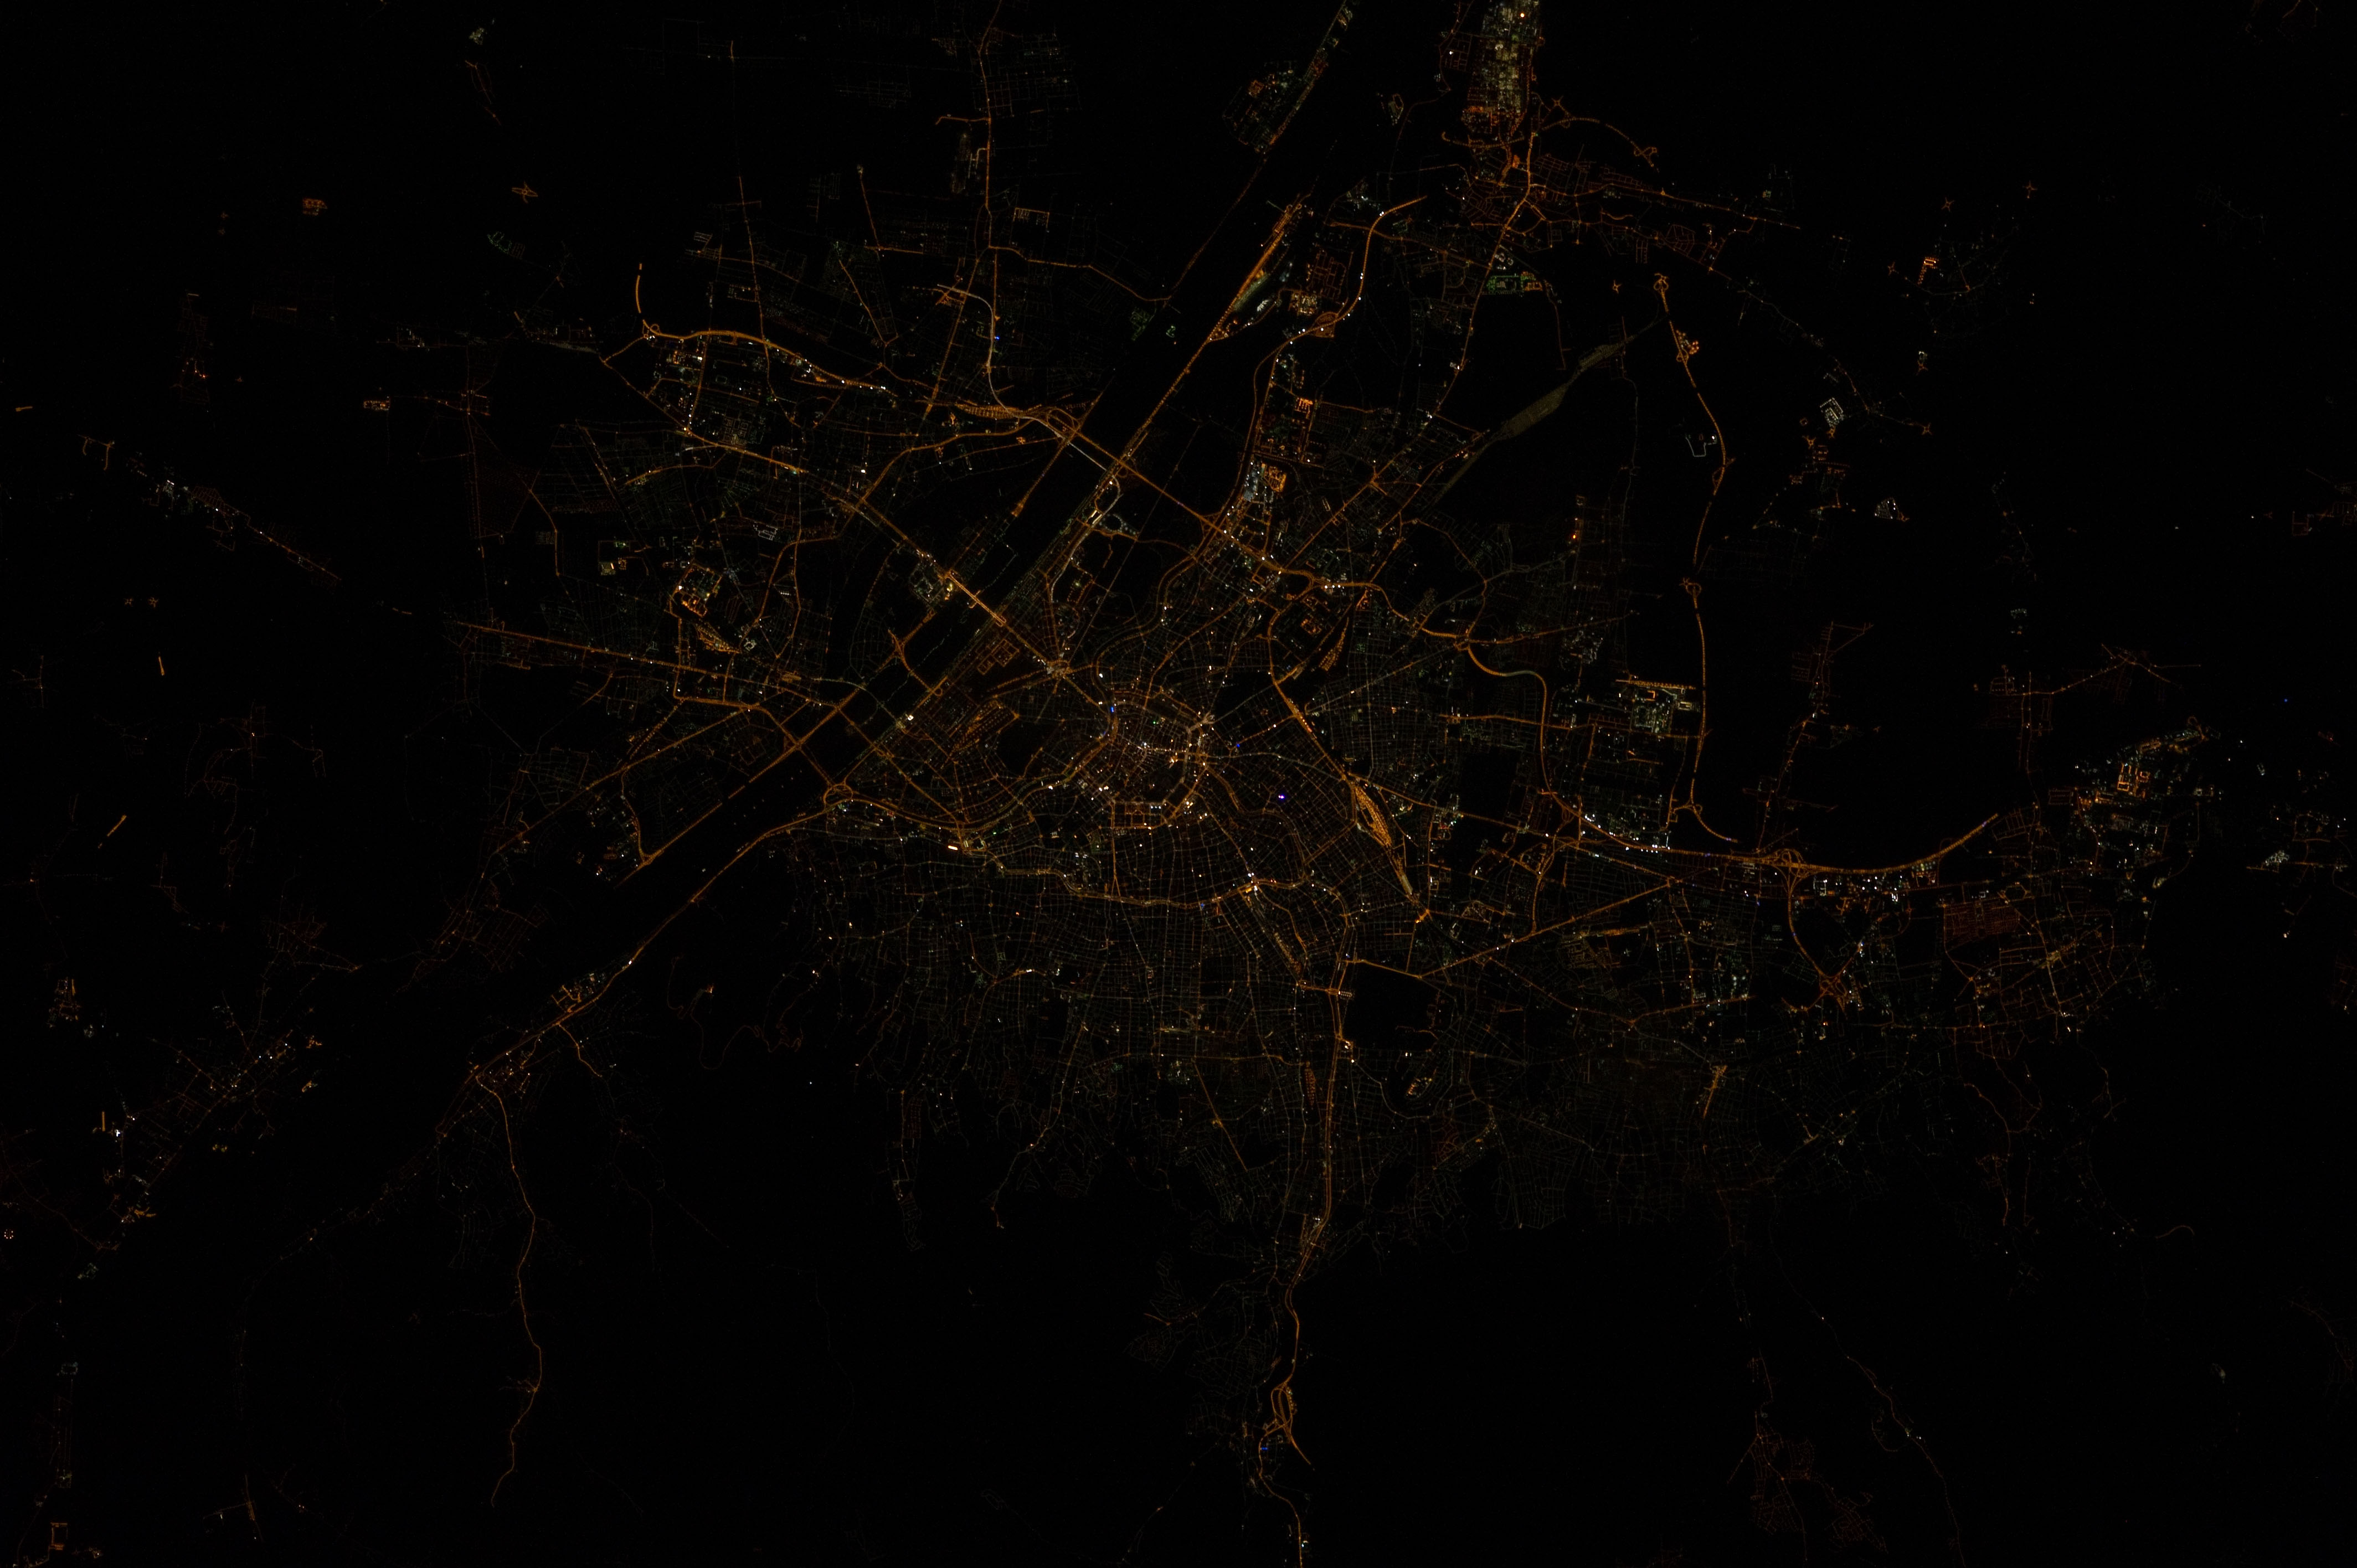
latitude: 48.2
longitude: 16.4
